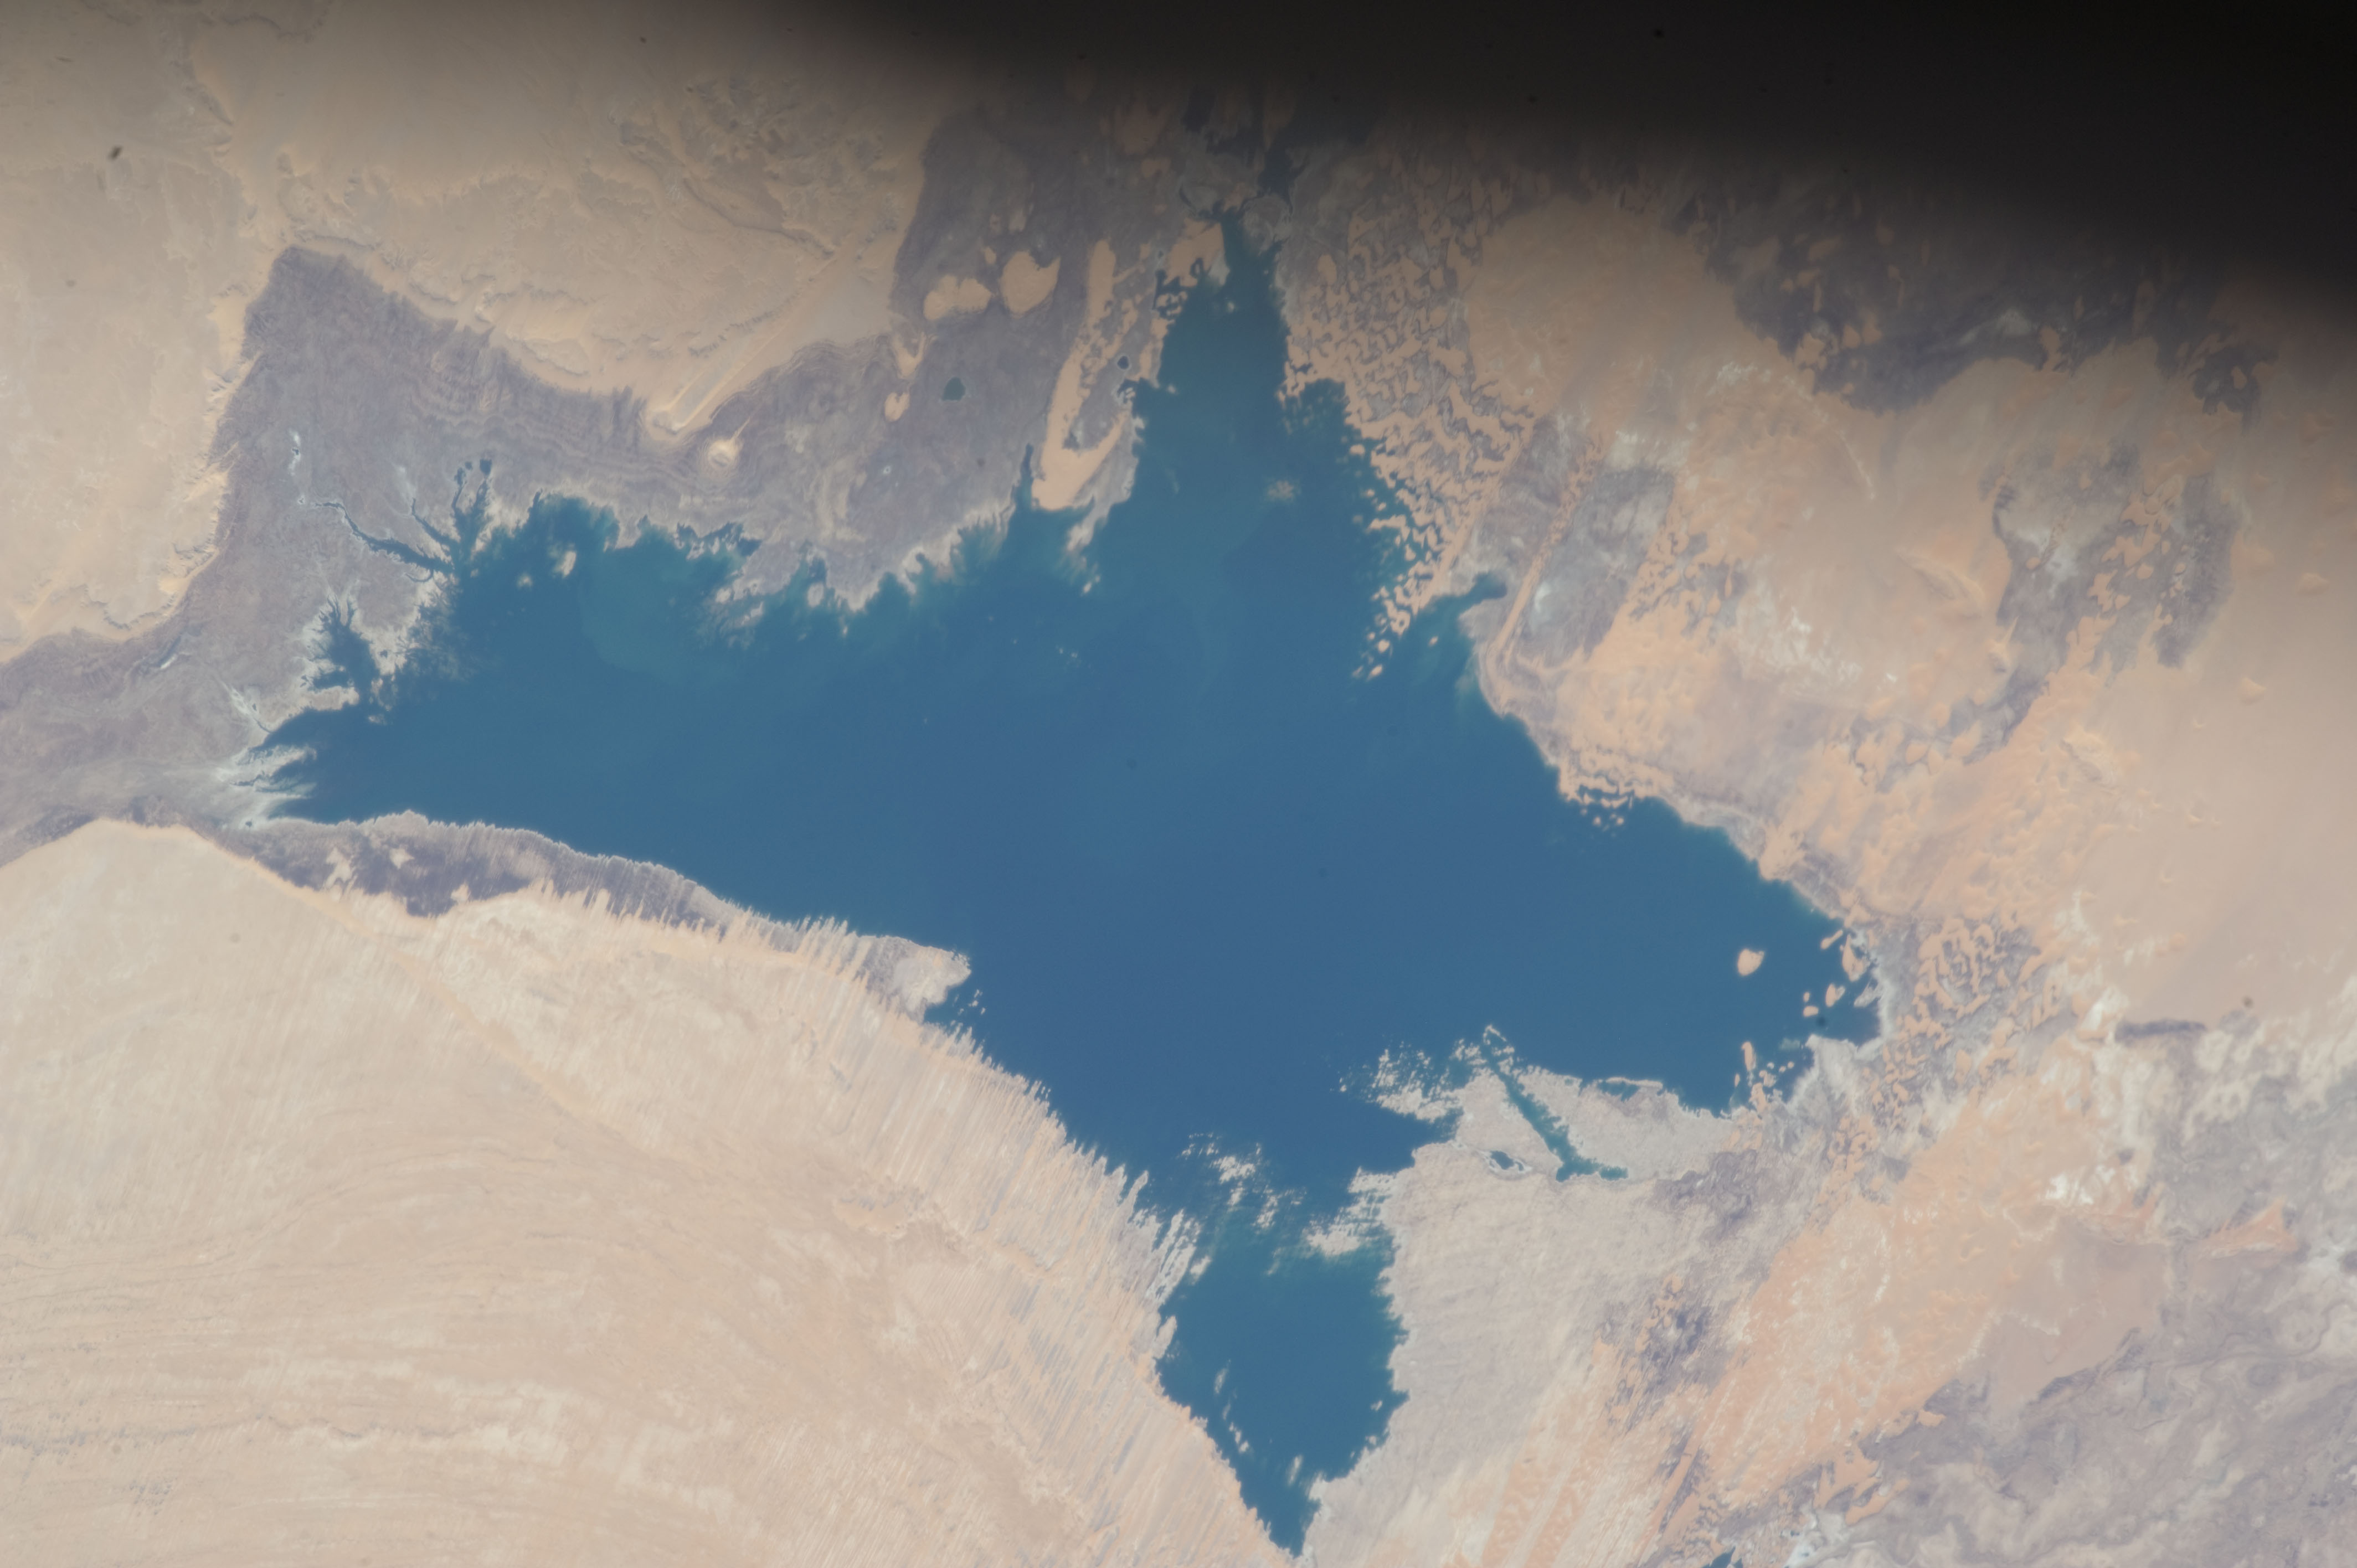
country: EGYPT
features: WESTERN TOSHKA LAKES
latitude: 23.4
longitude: 30.6
